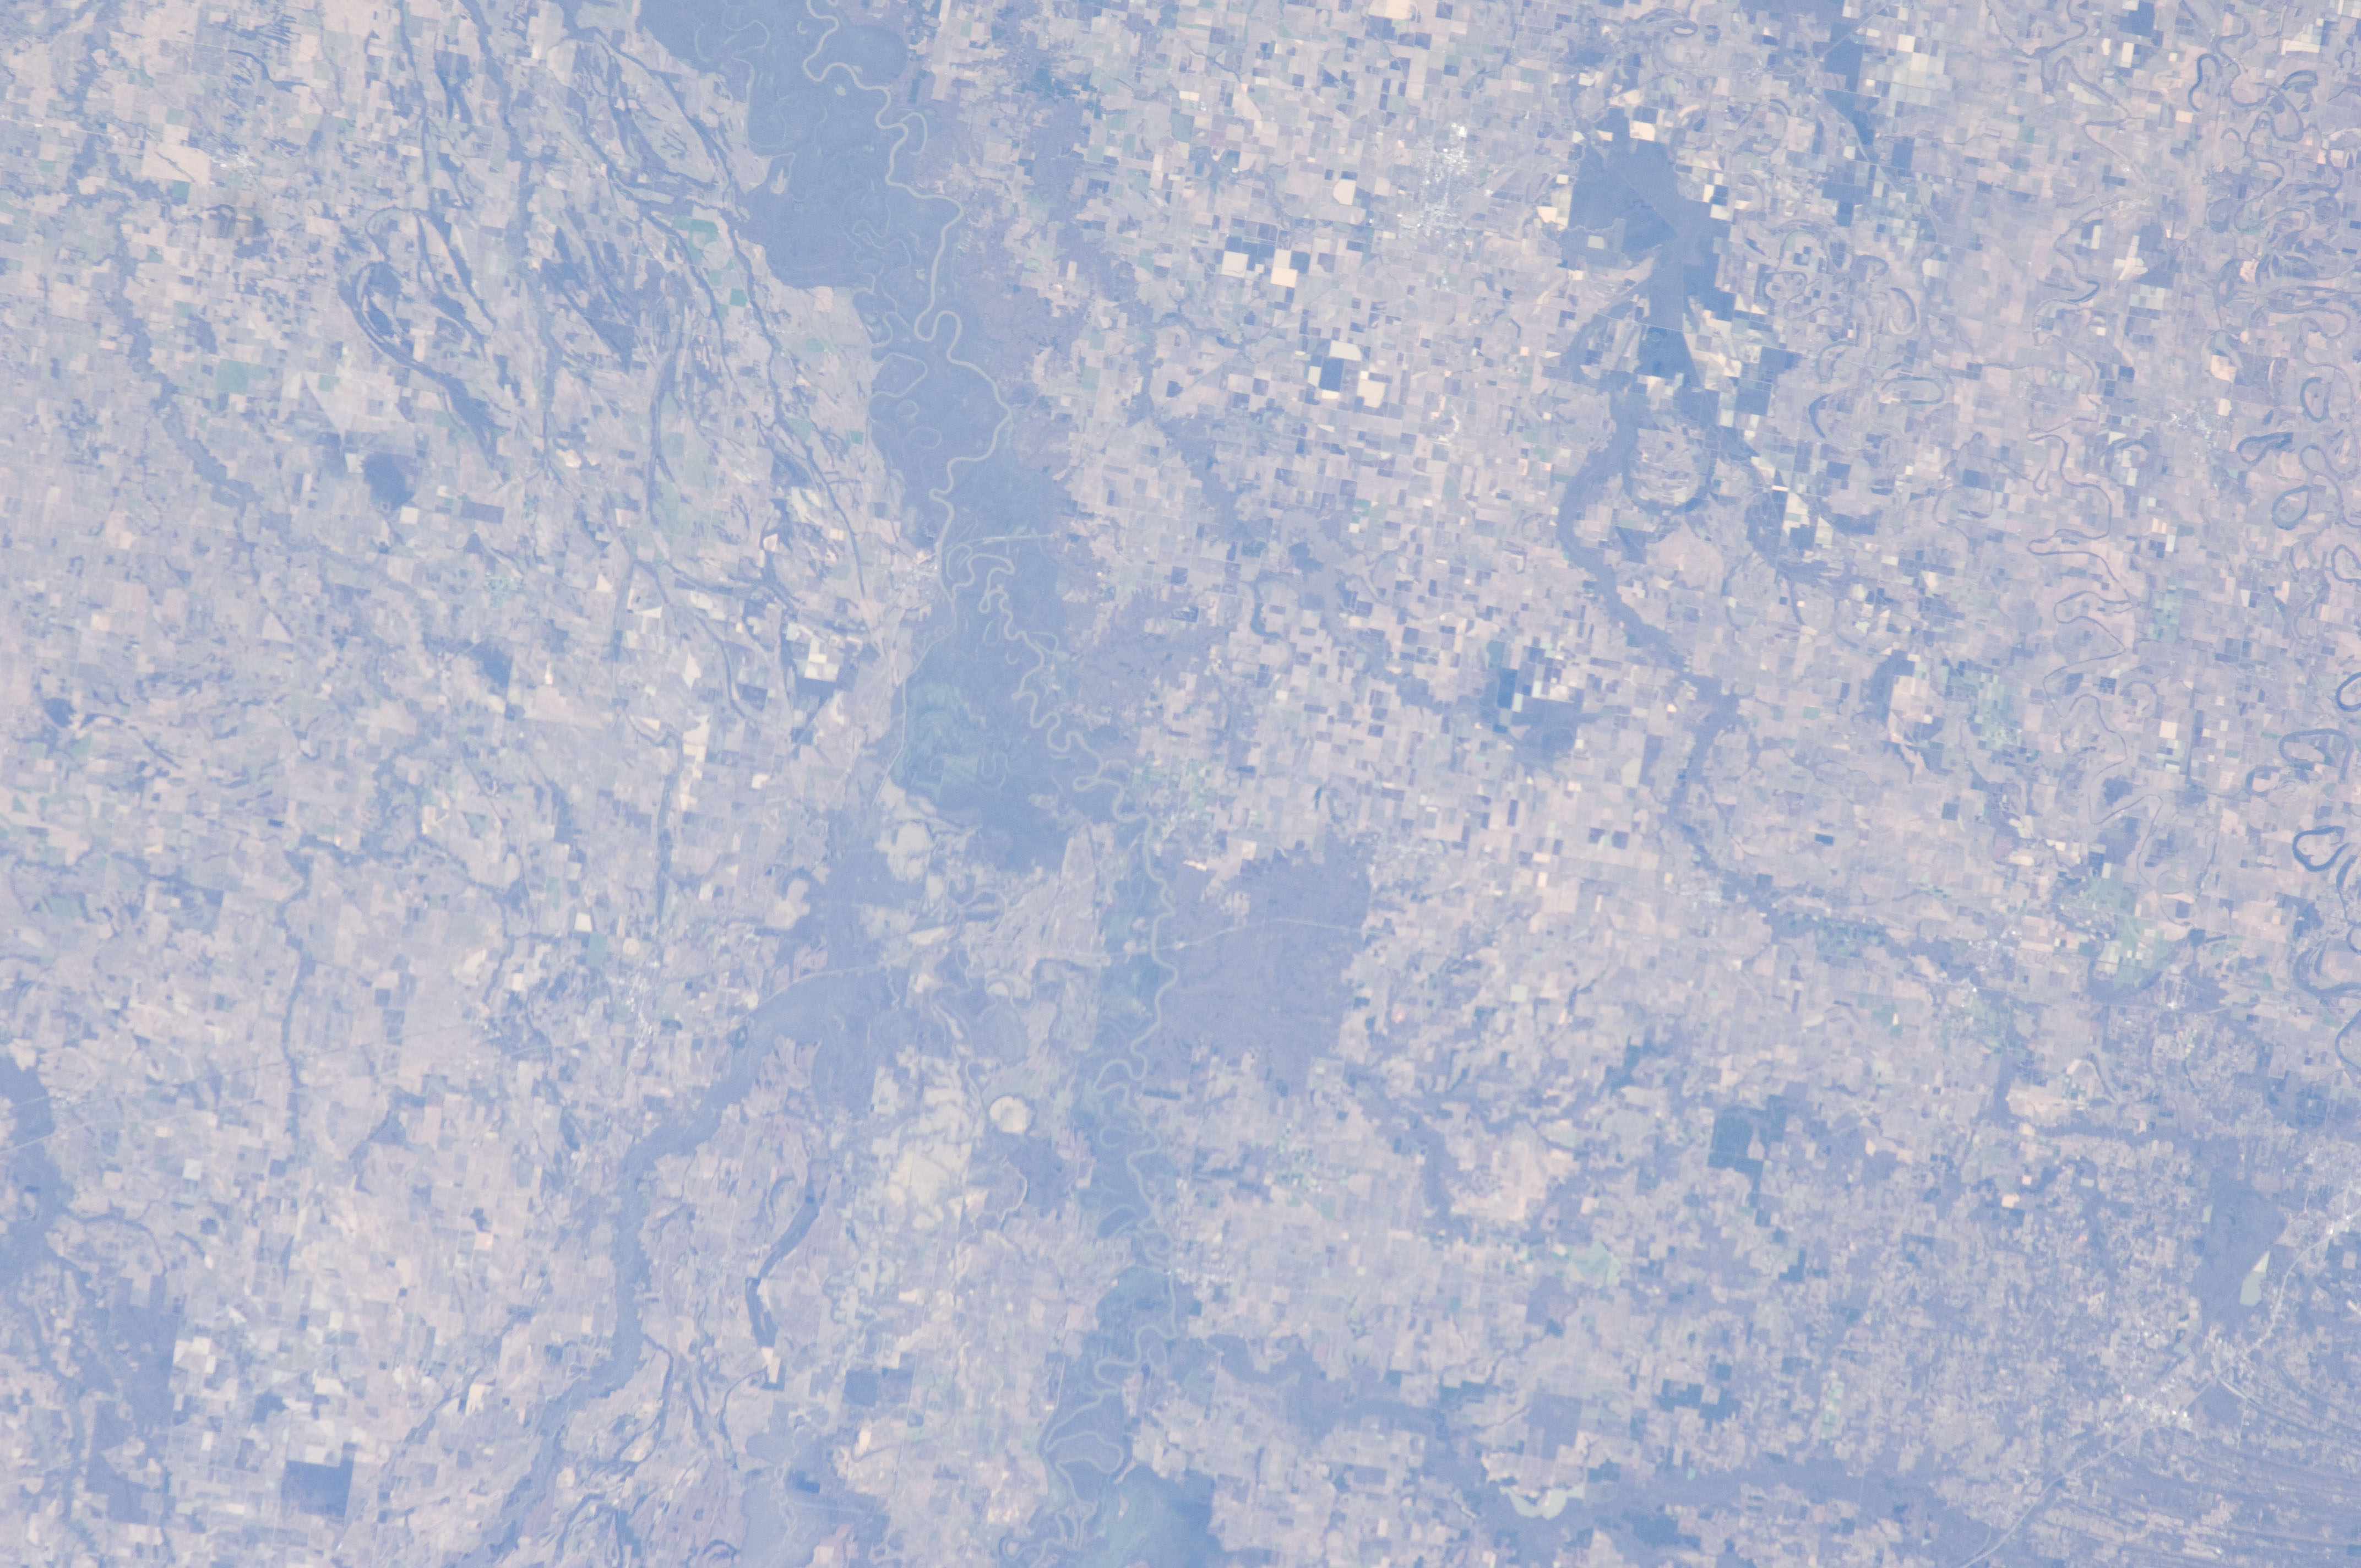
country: USA-ARKANSAS
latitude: 34.8
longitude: -91.4
